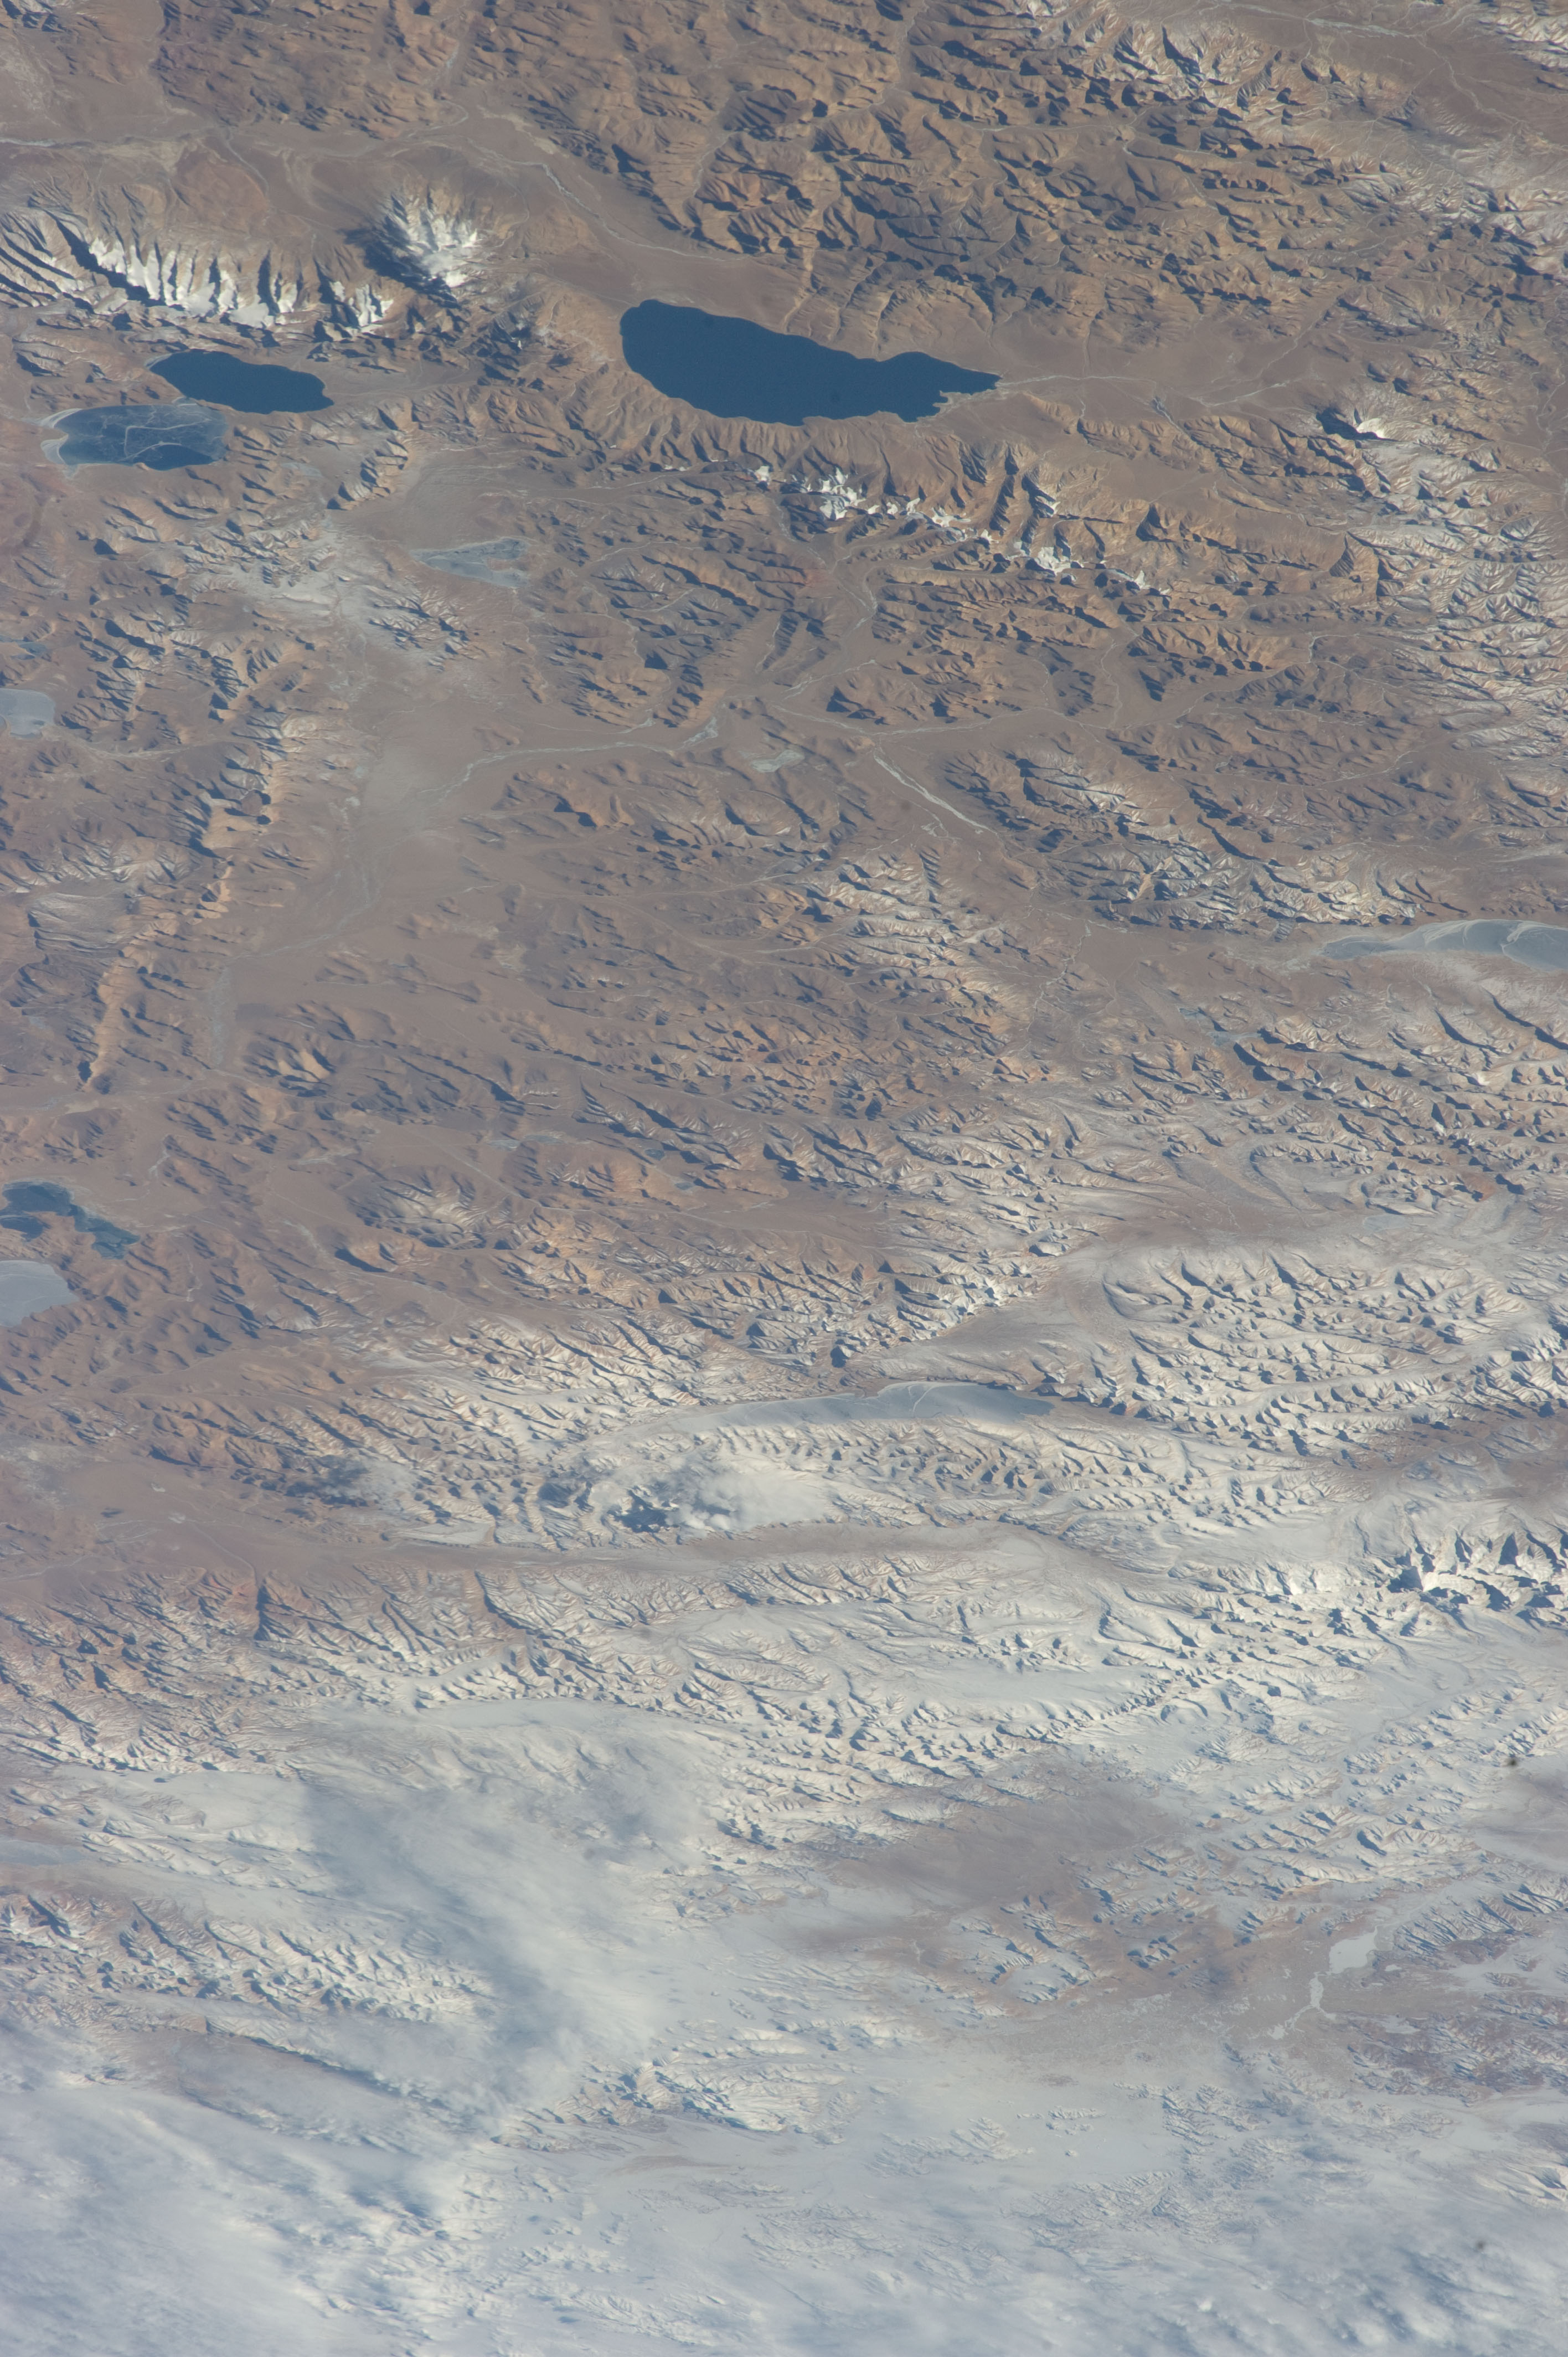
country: CHINA
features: XURU CO
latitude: 30.3
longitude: 85.3
